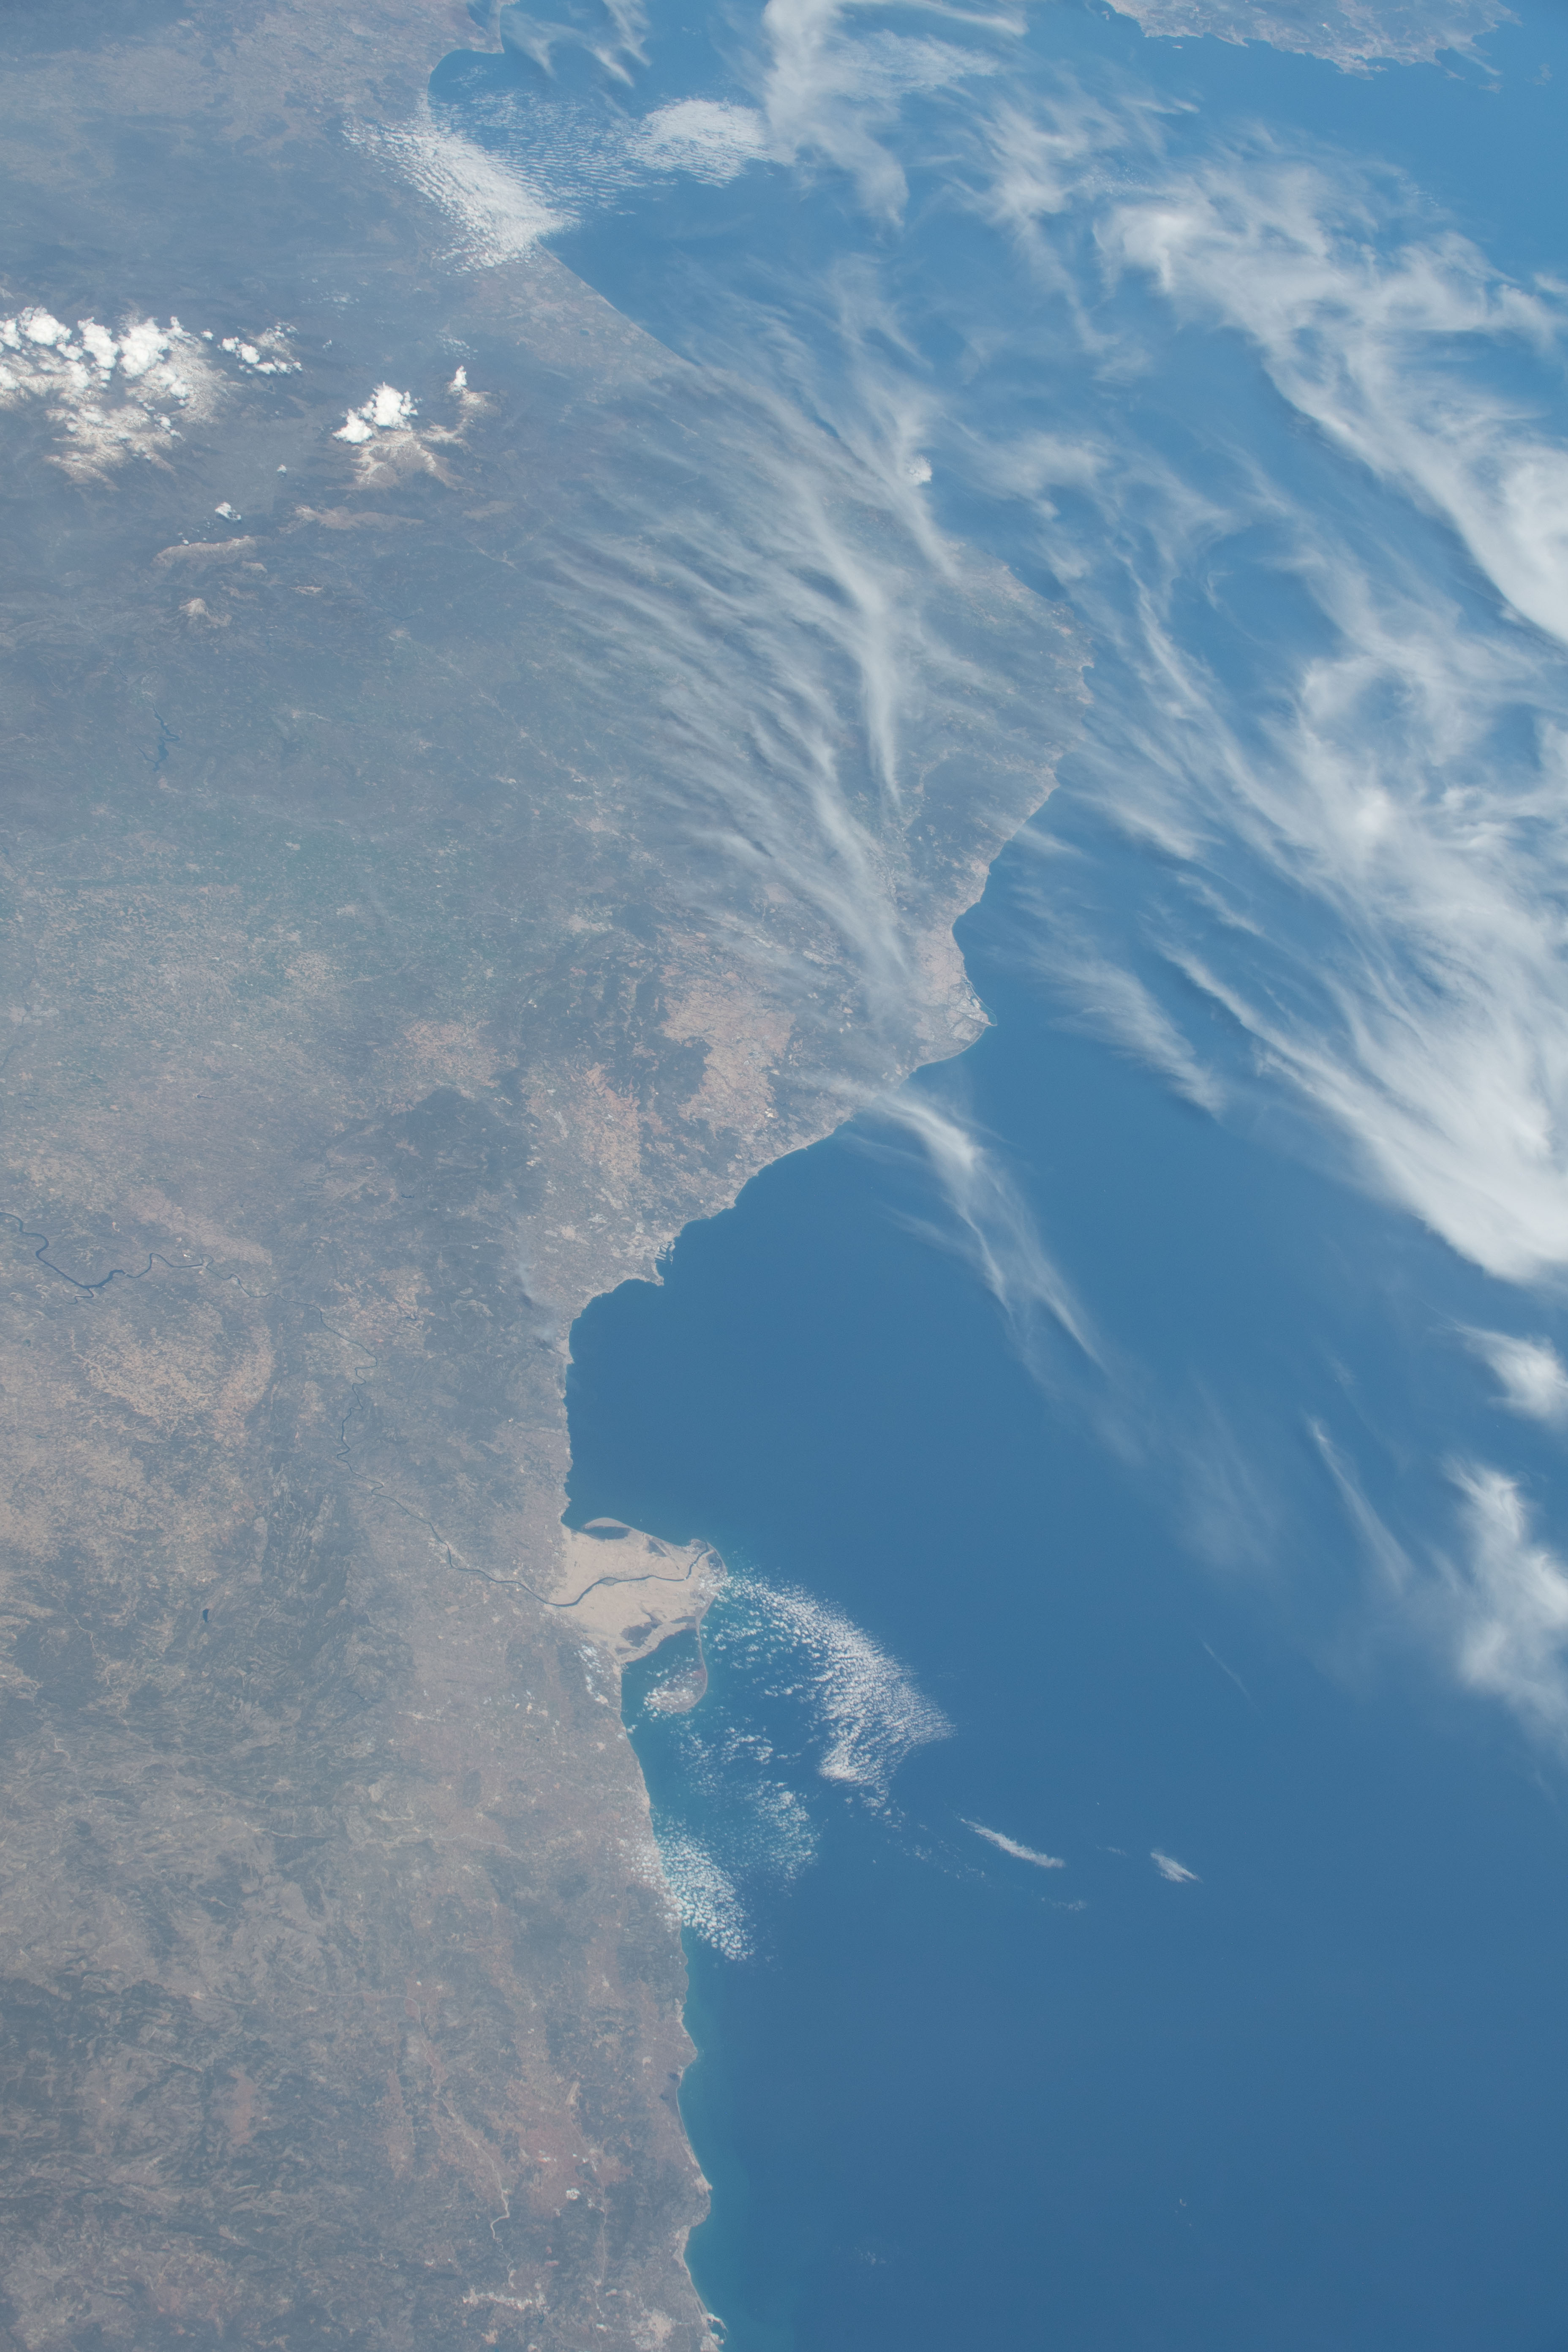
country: SPAIN
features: MEDITERRANEAN SEA
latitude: 42.1
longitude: 2.2
